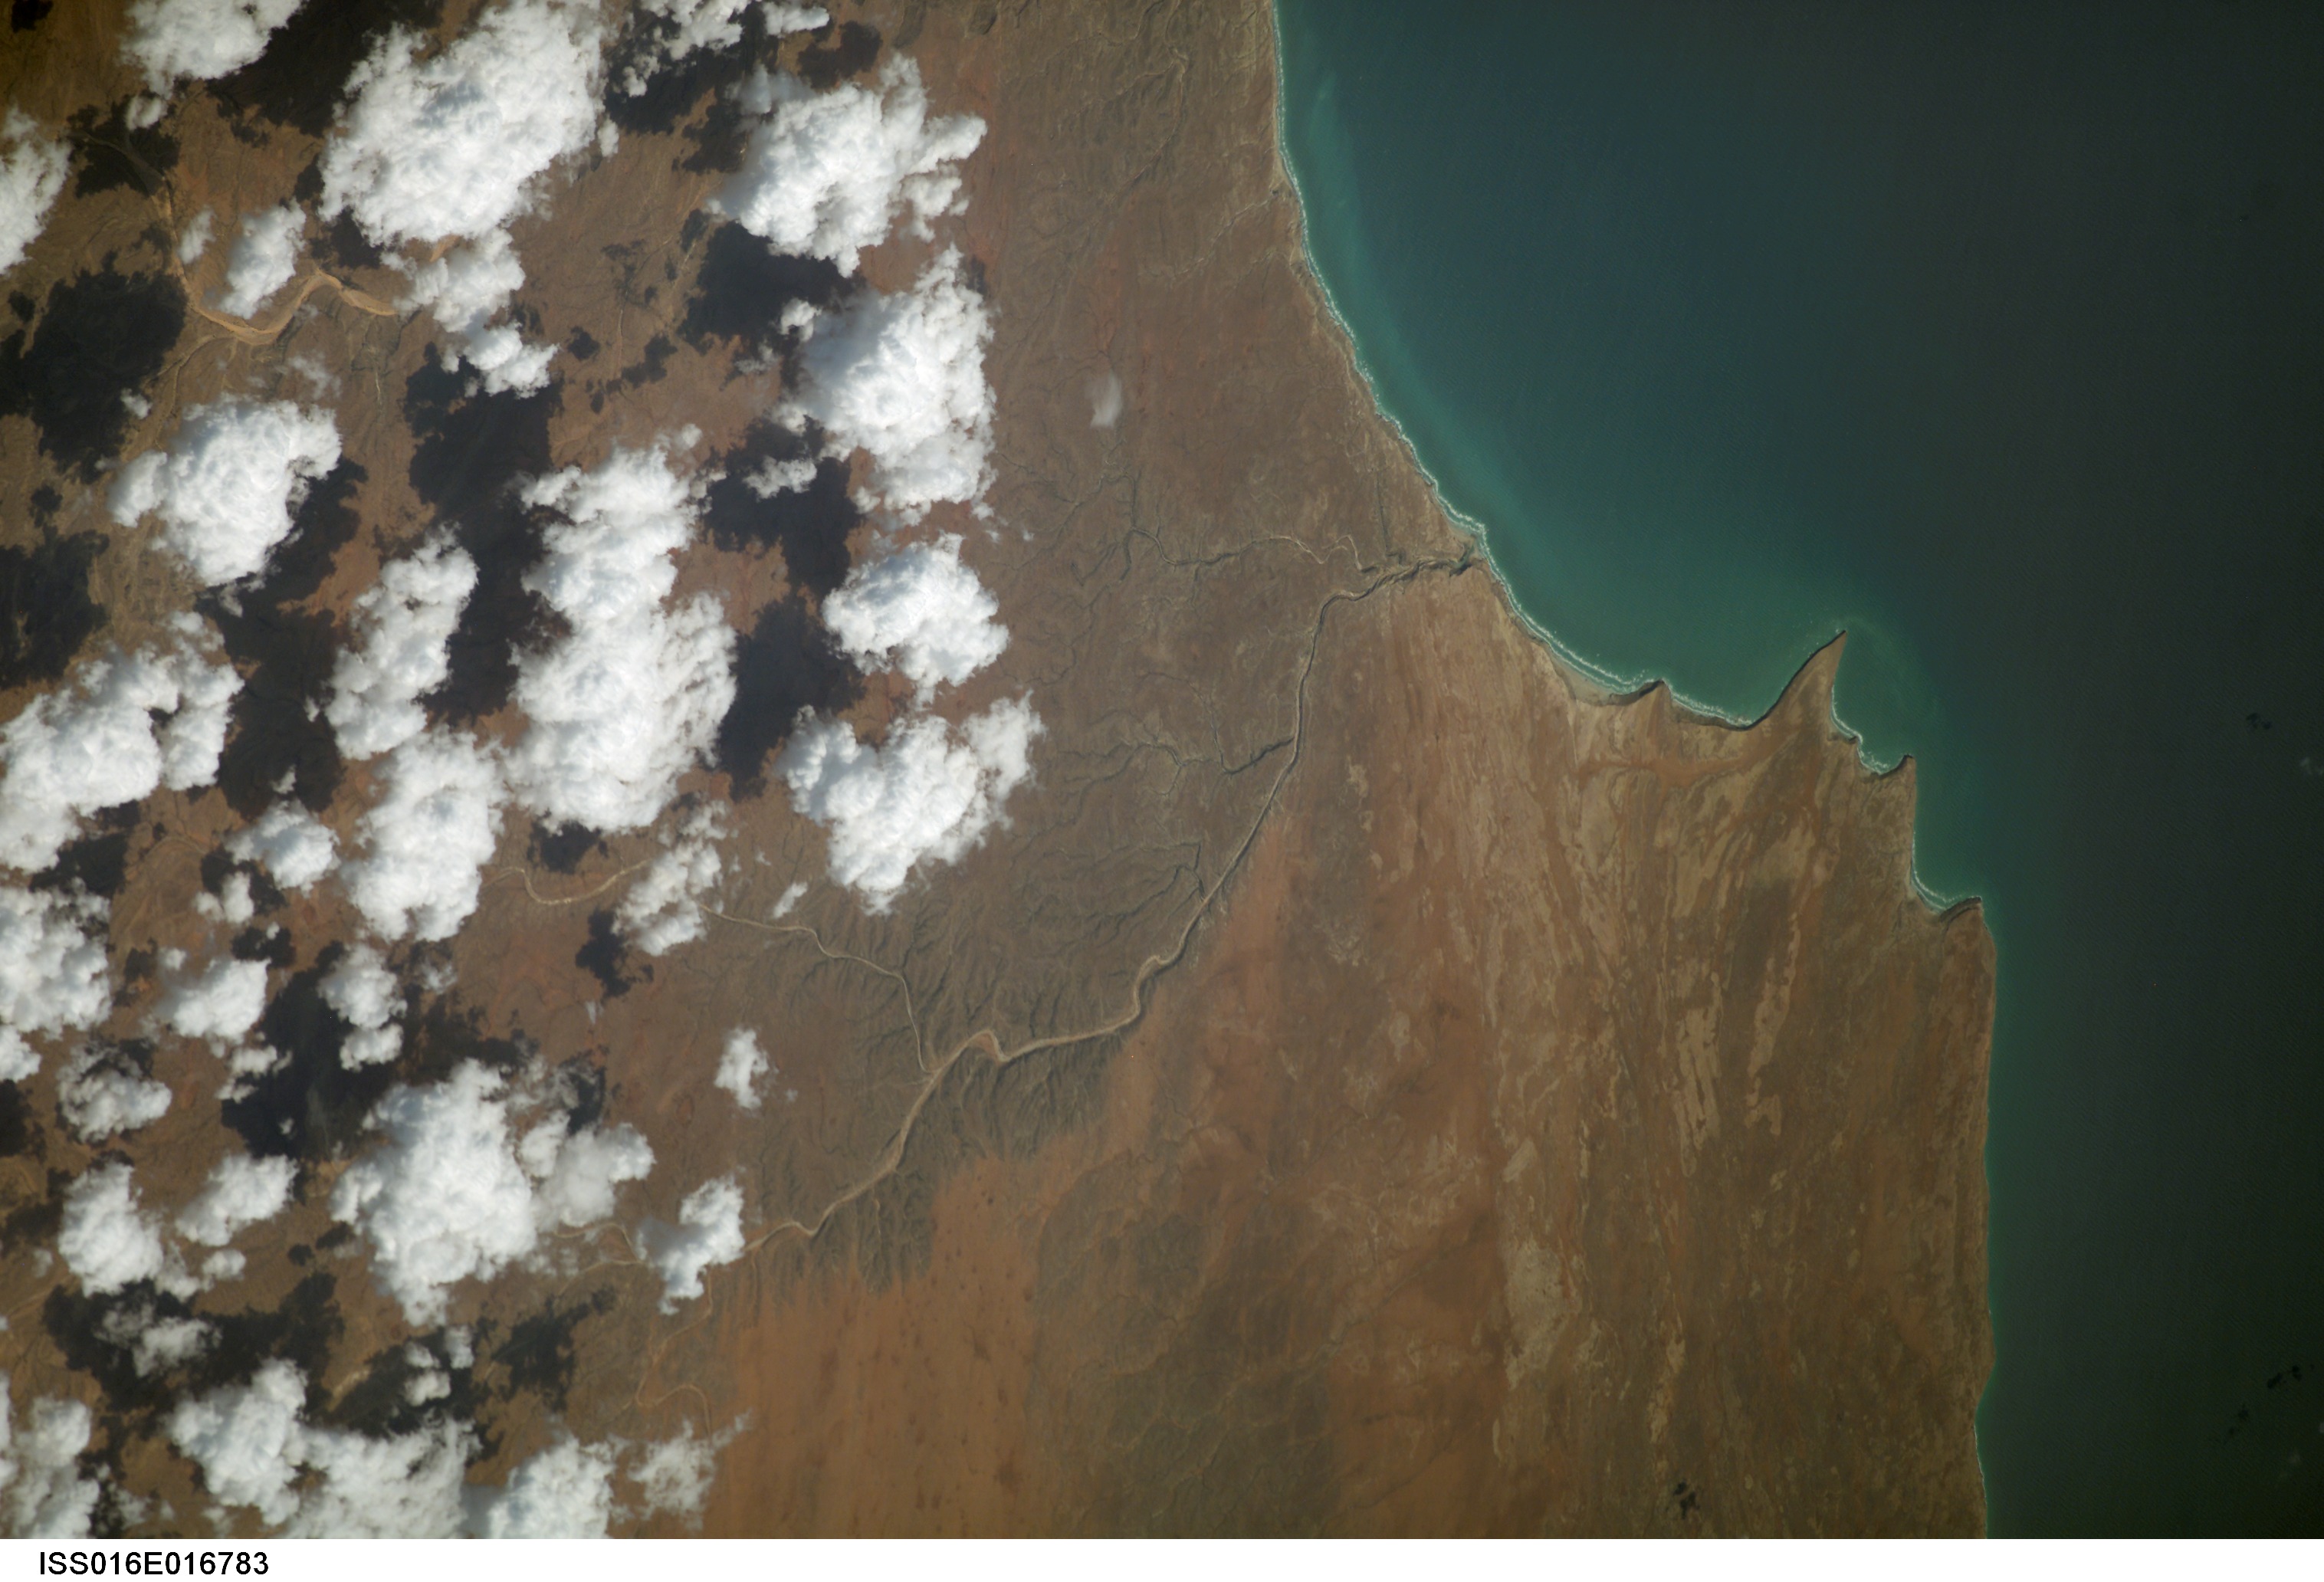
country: SOMALIA
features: C. ILIG, BAY OF NEGRO, RAVINES
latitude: 7.9
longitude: 49.7
